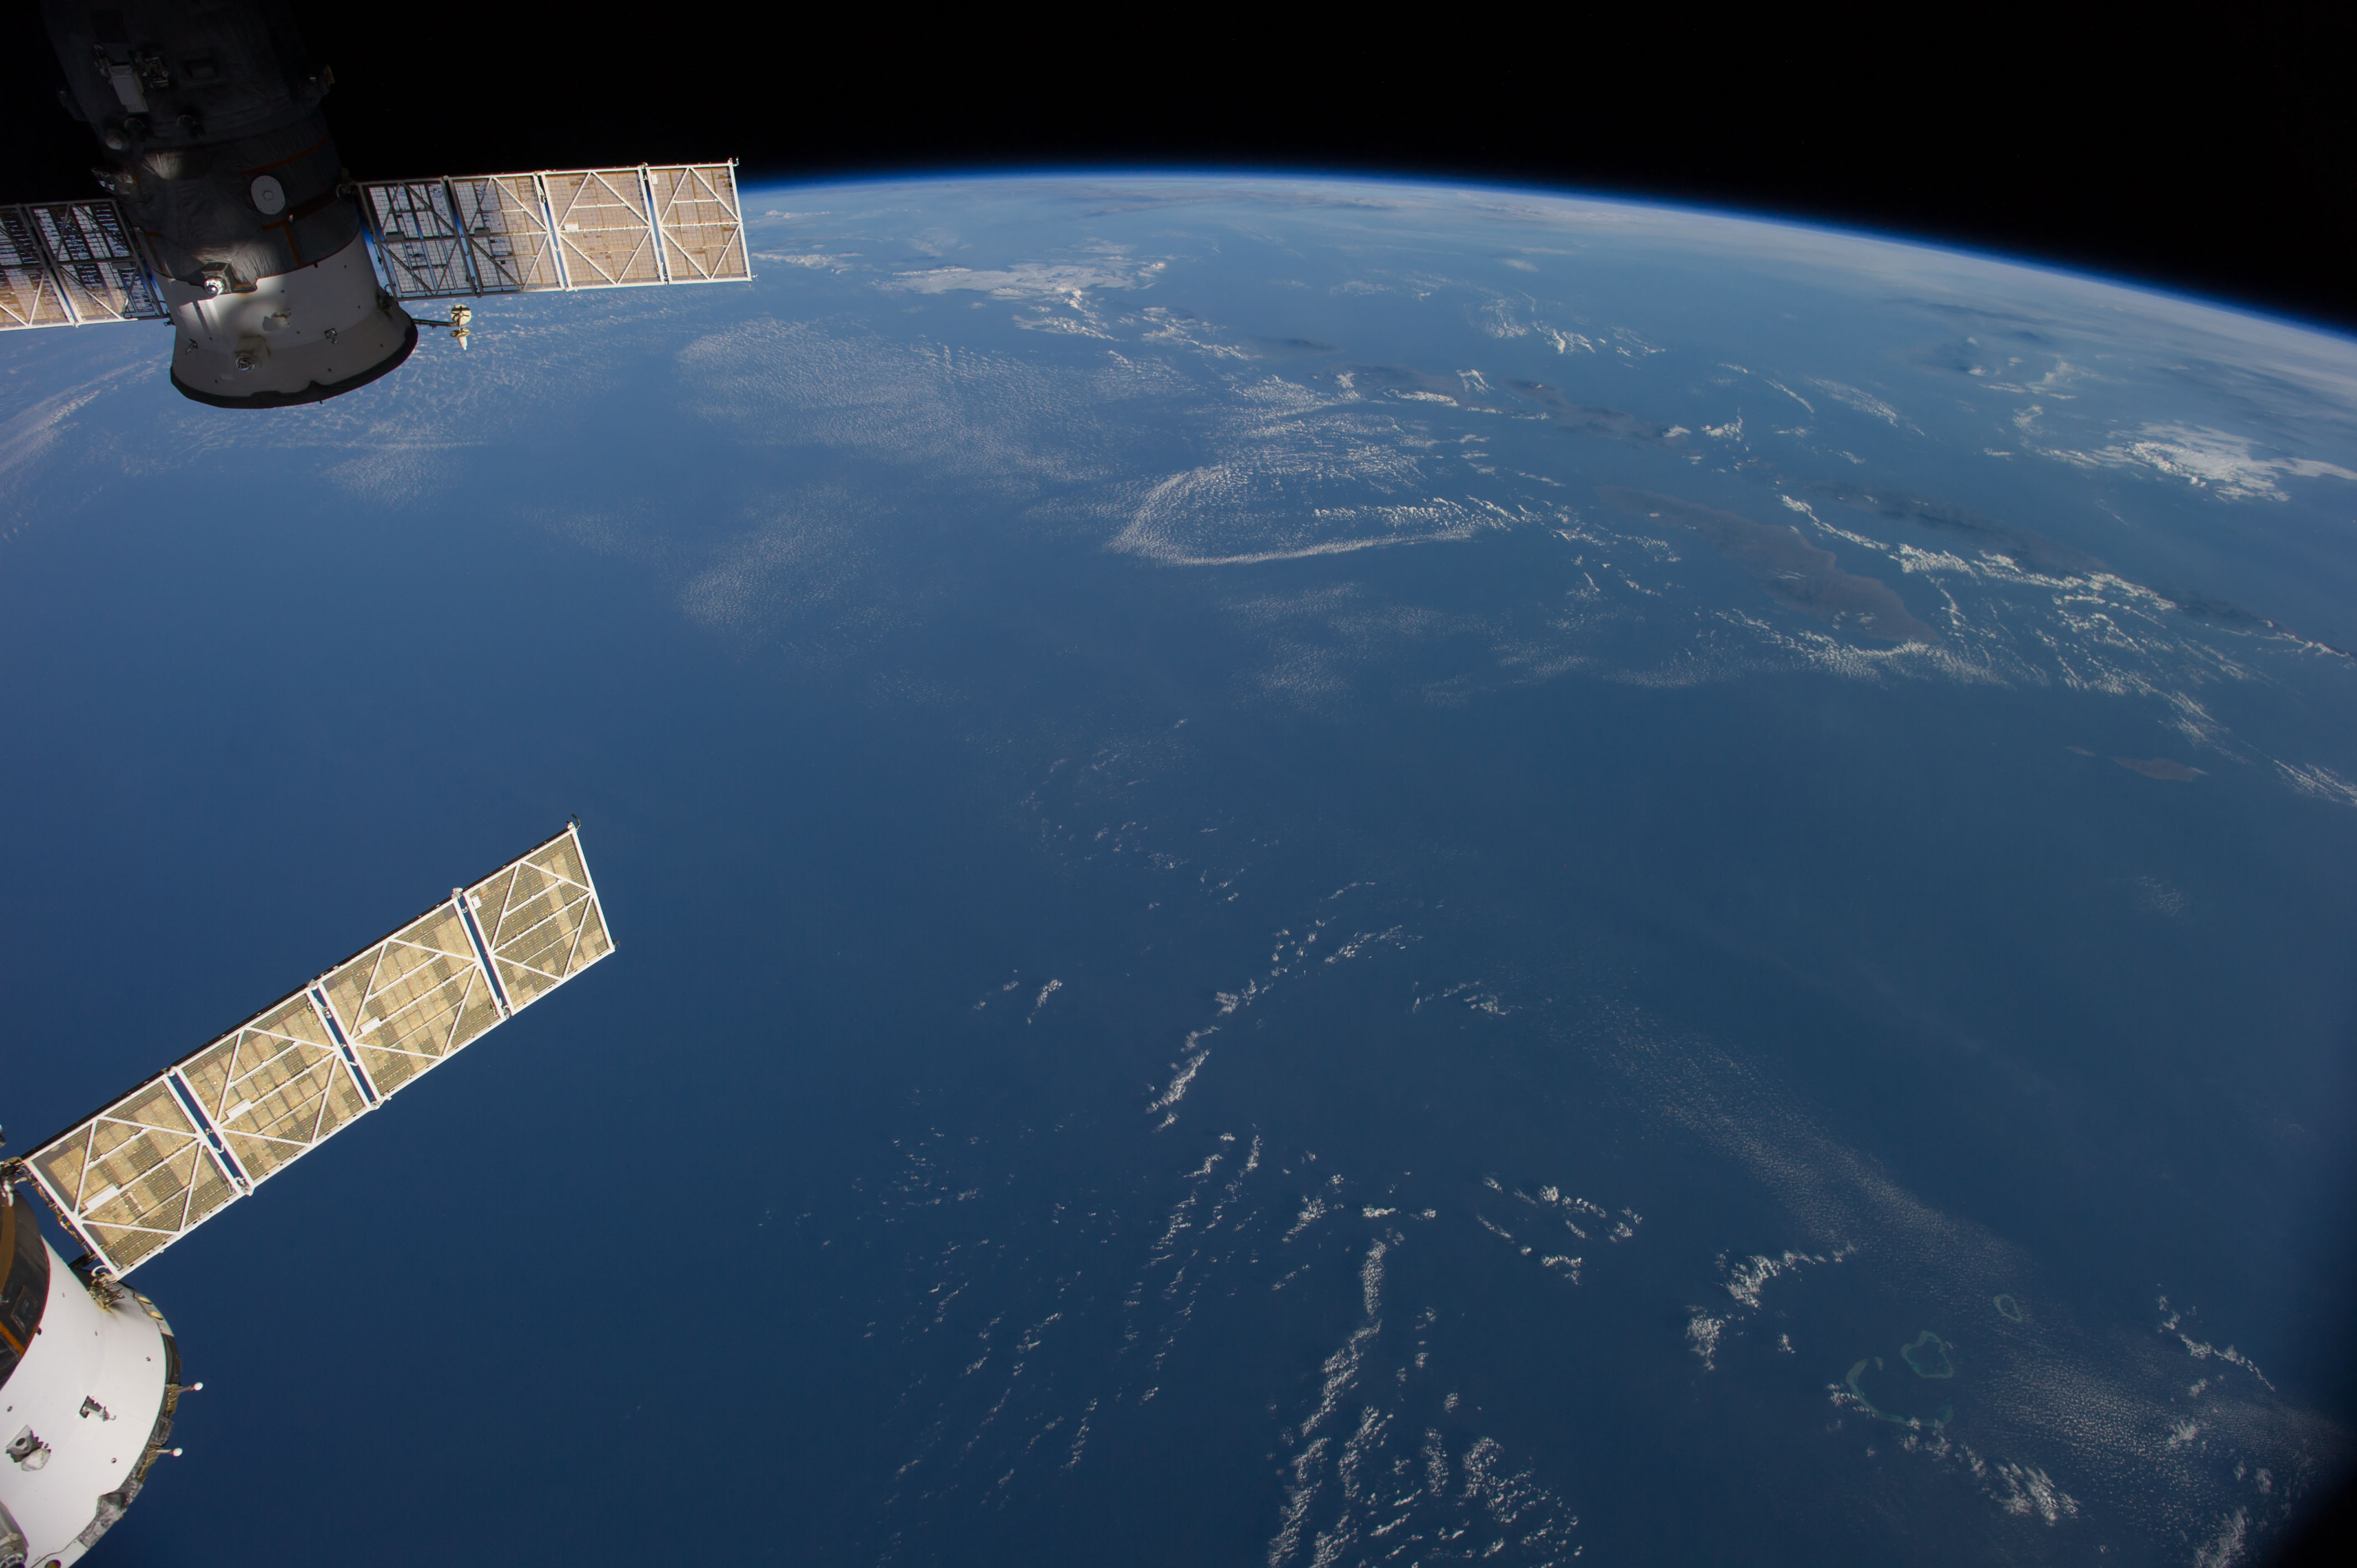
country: AUSTRALIA-WA
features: INDIAN O., JAVA S., BALI S., FLORES S., SAVU S., W. NUSA TENGGARA, E. NUSA TENGGARA, ATMOSPHERIC LIMB
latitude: -12.5
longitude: 117.5
